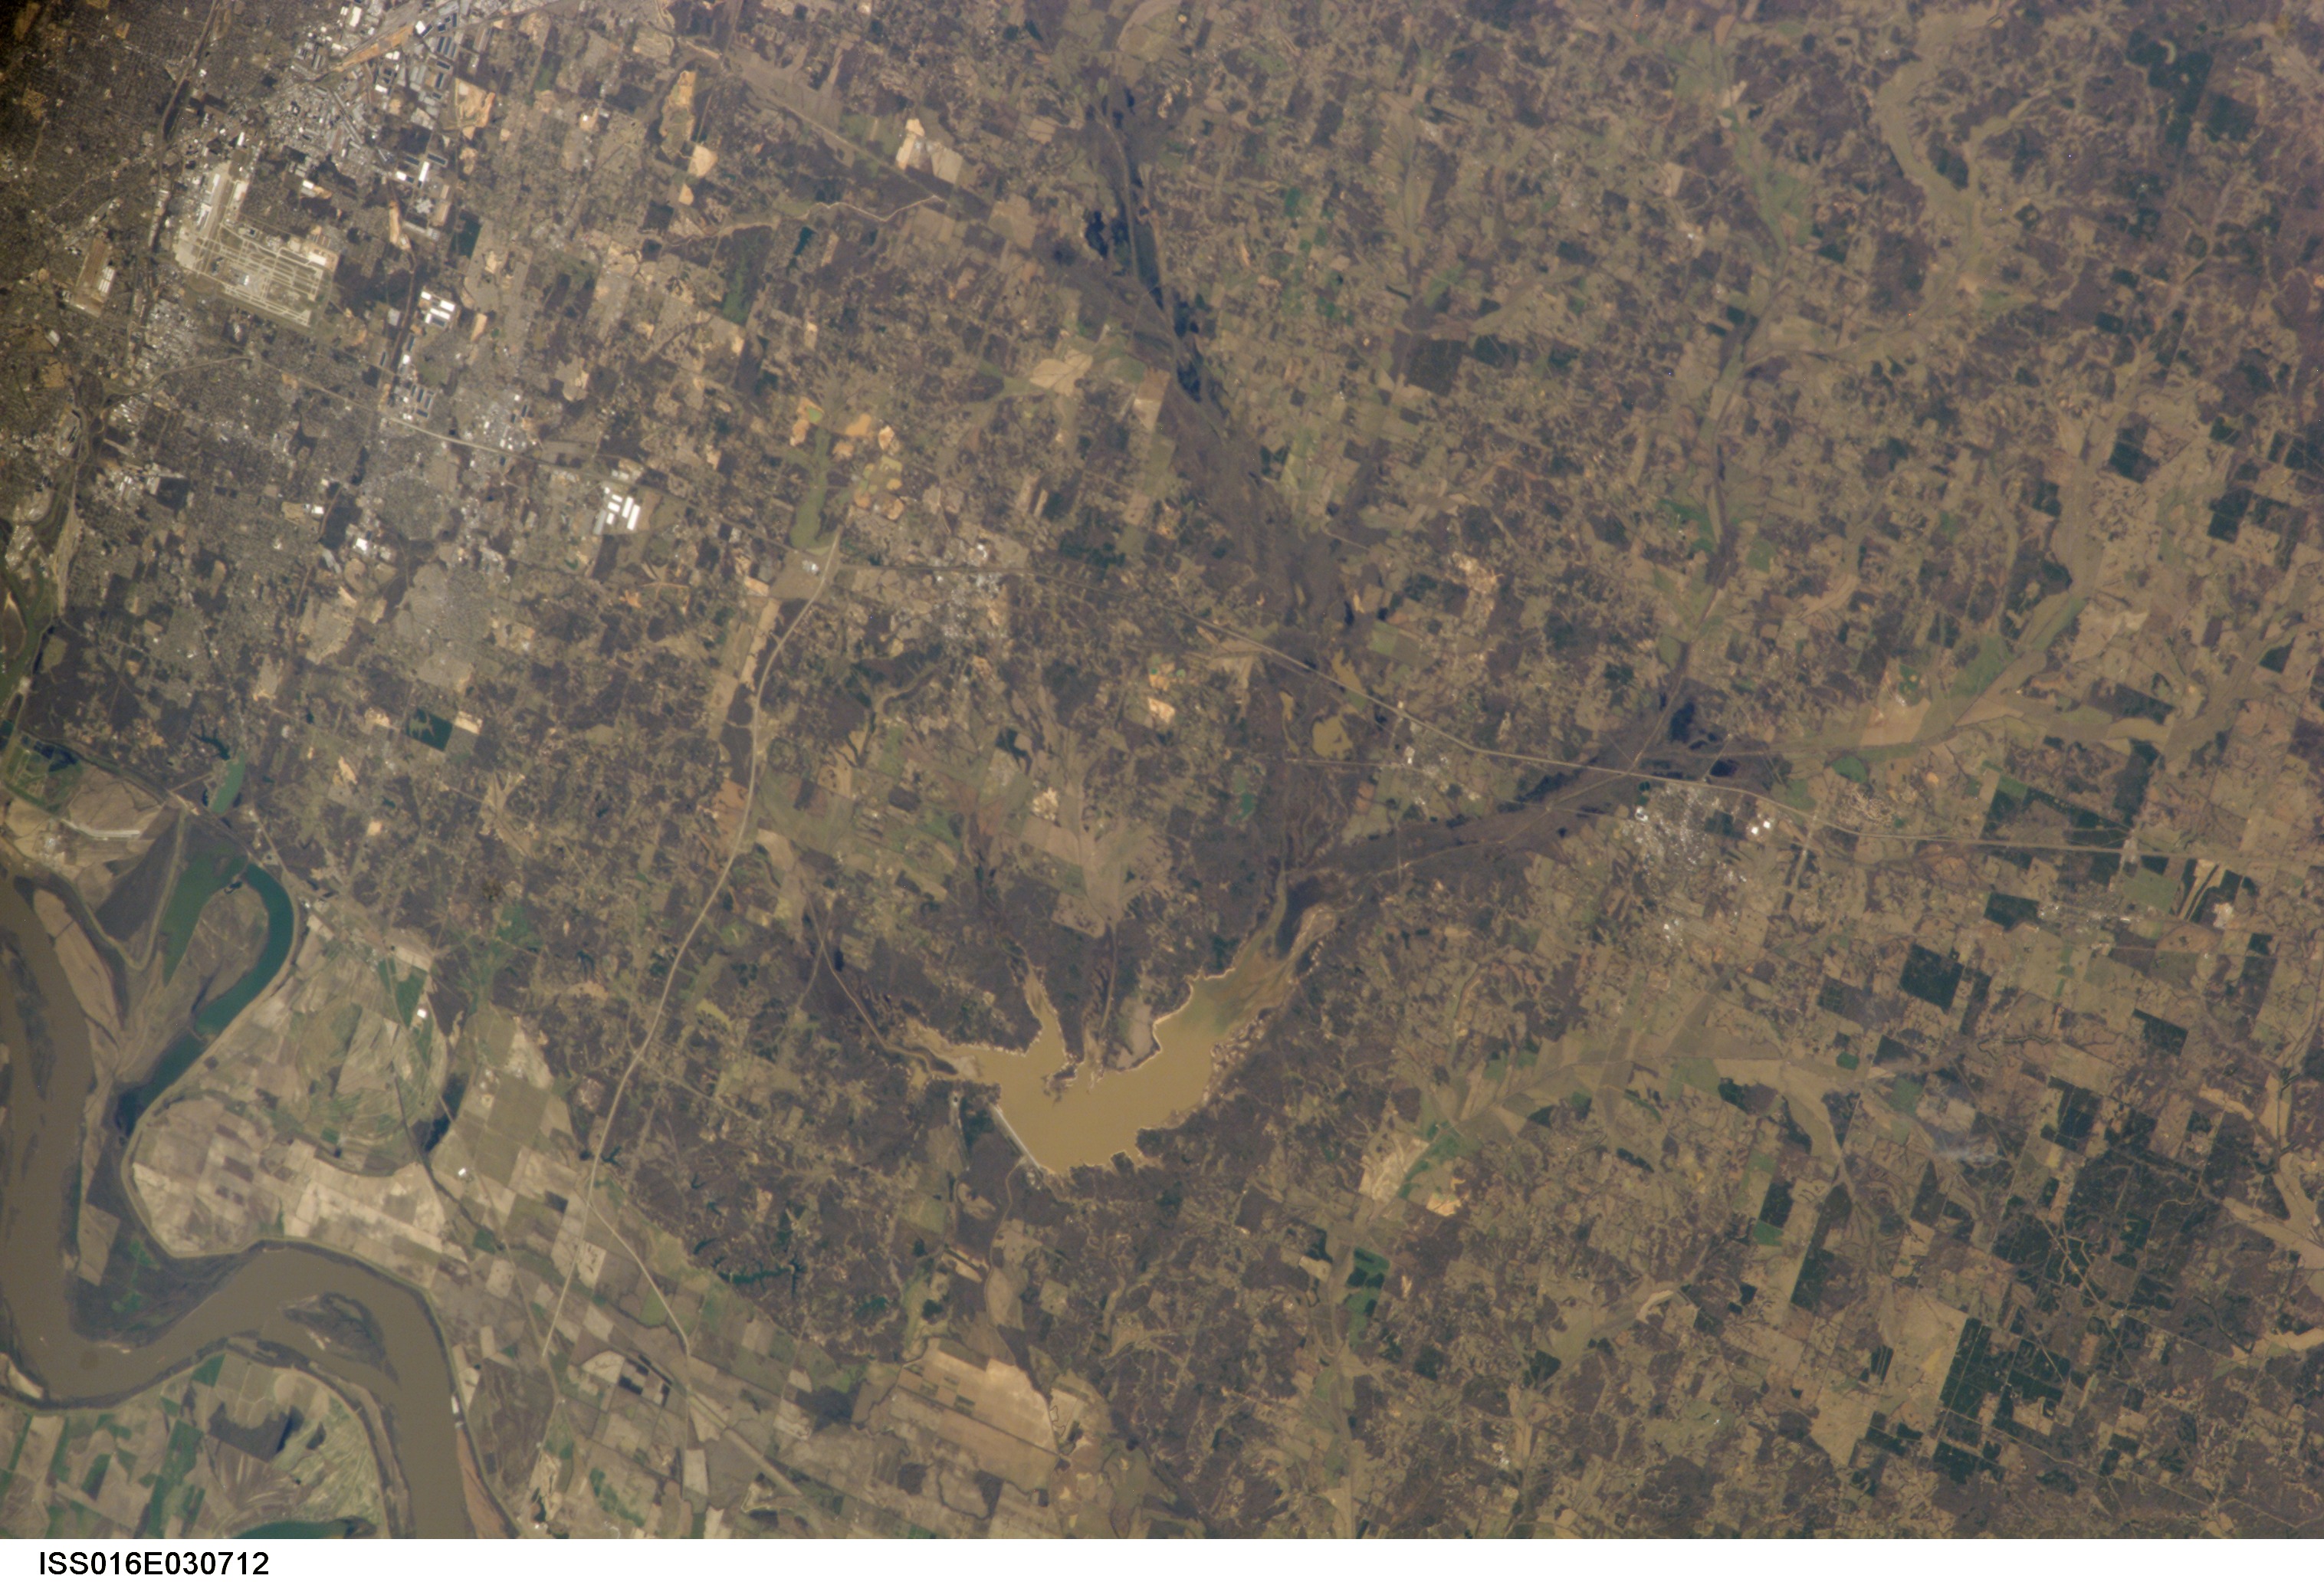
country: USA-MISSISSIPPI
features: ARKABUTLA LAKE, MISSISSIPPI R.
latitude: 34.7
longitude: -90.0
